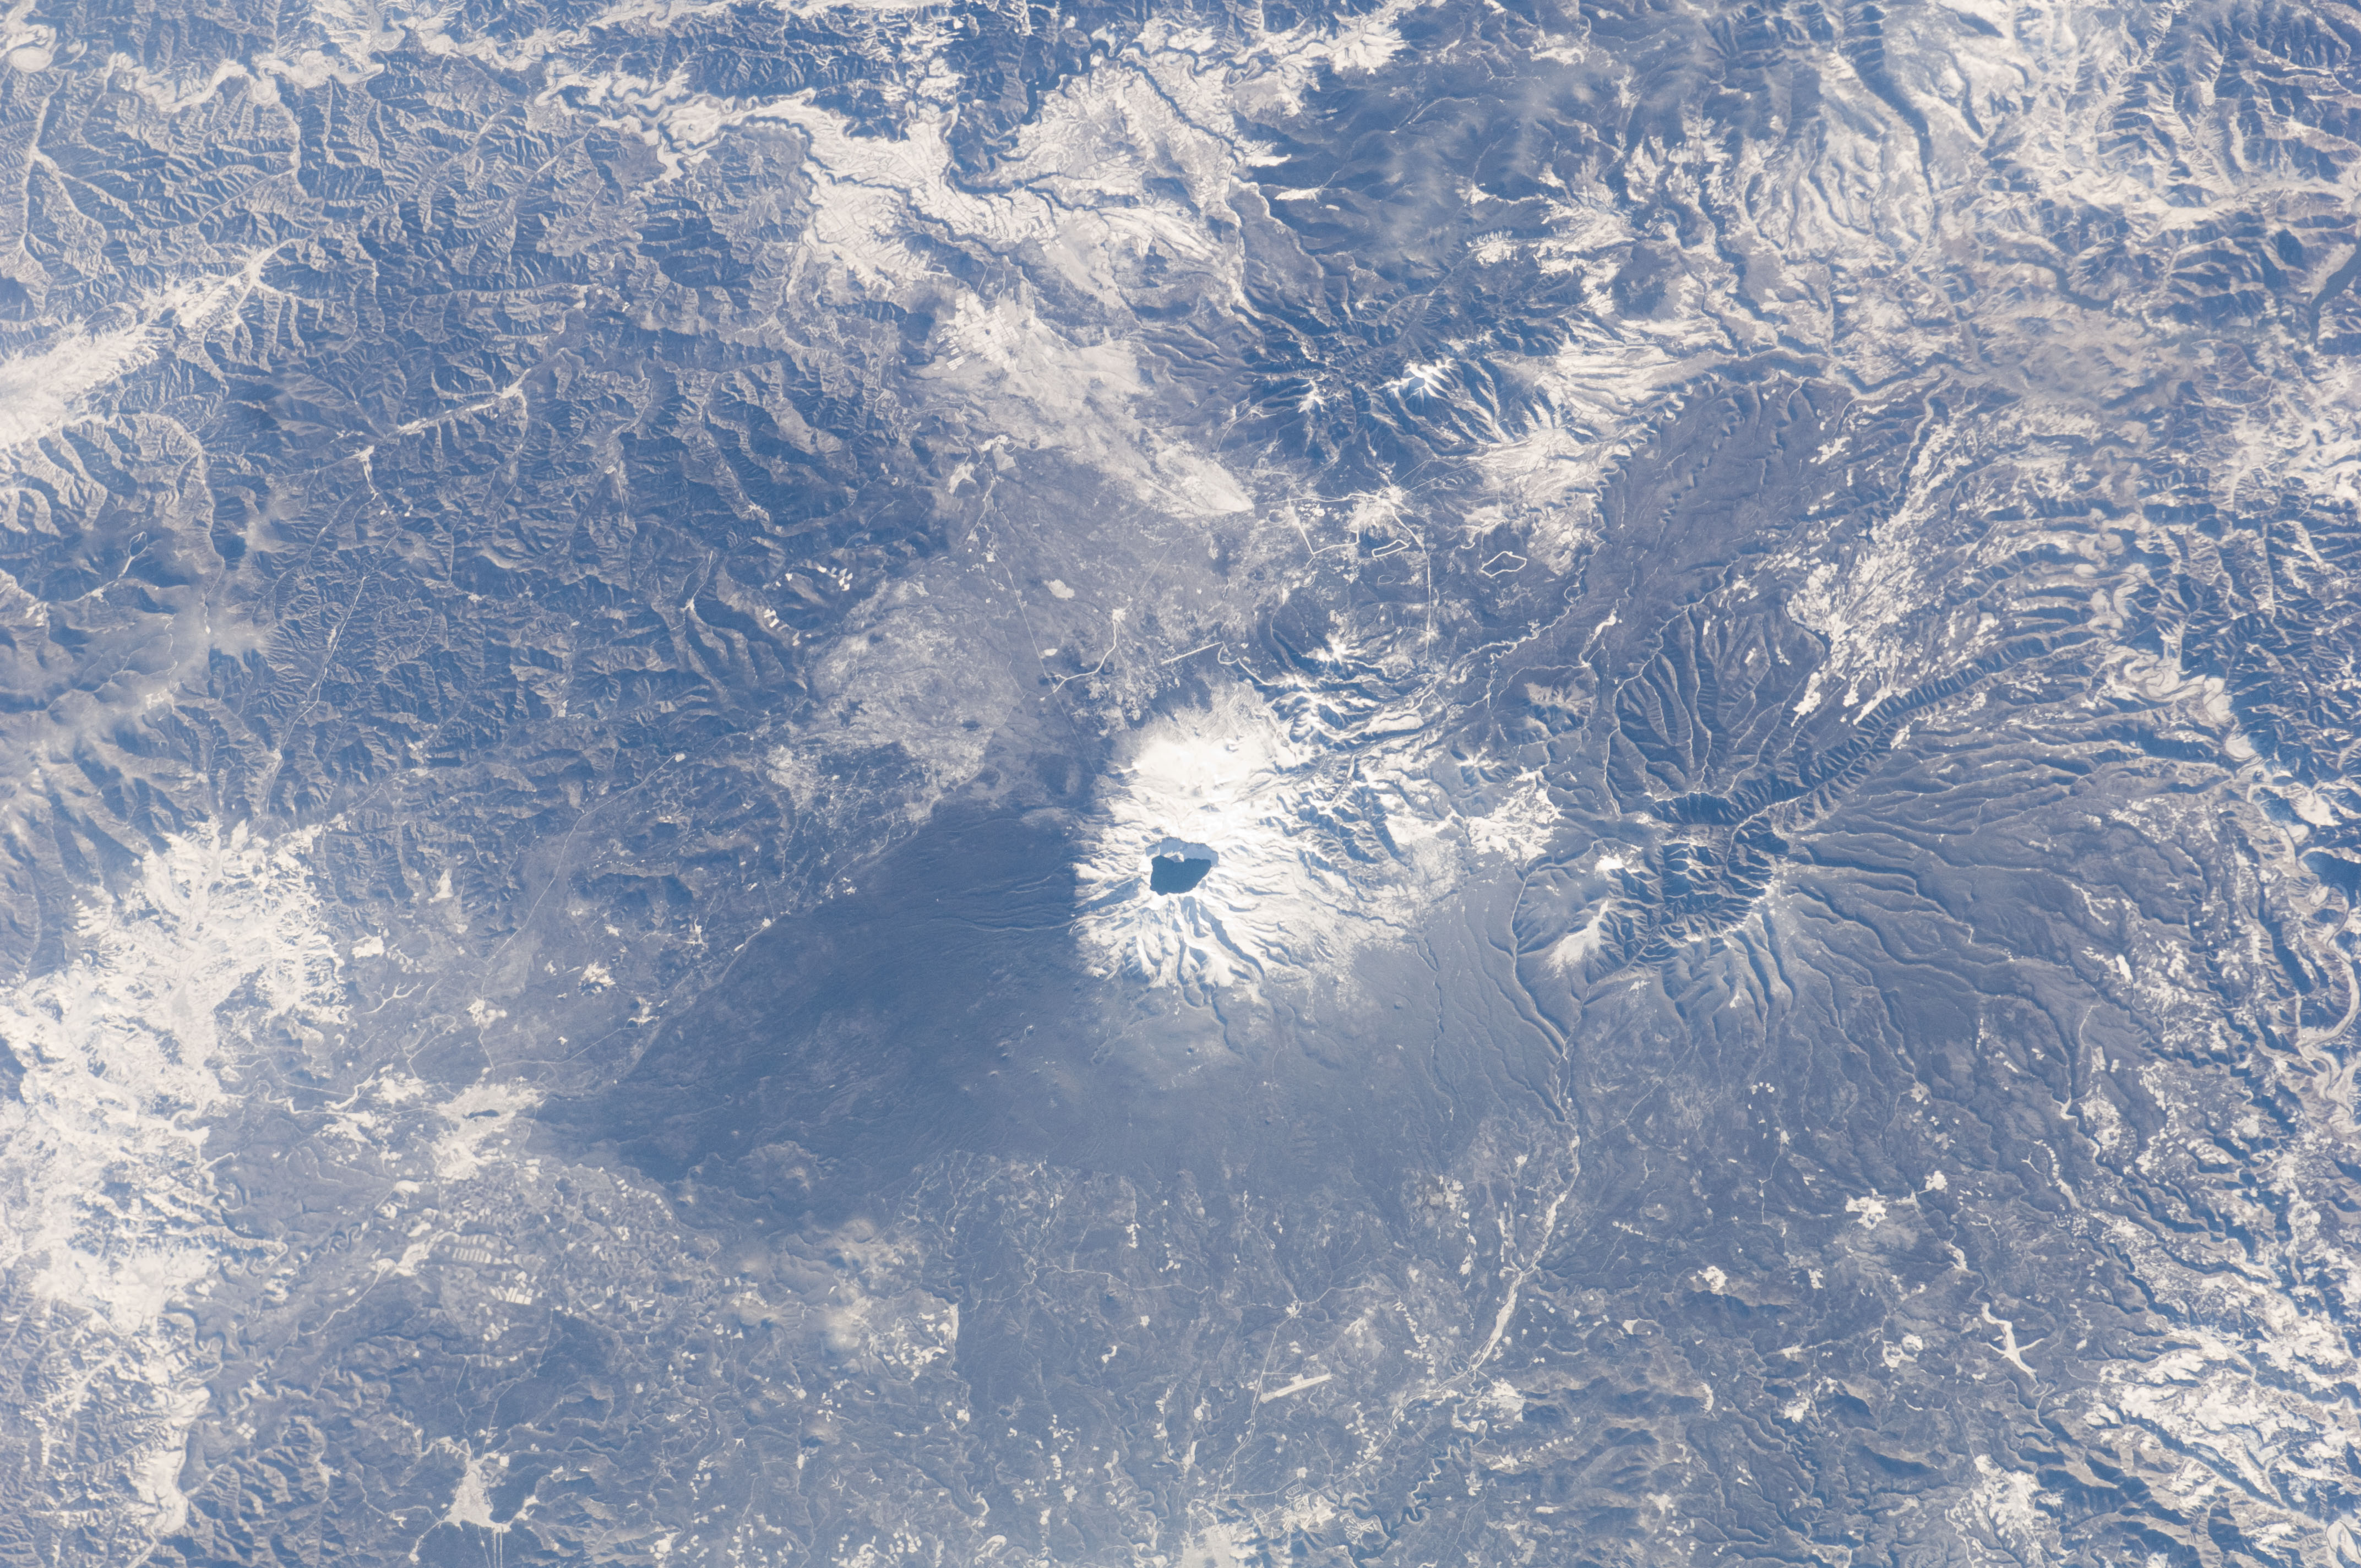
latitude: 42.0
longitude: 128.0
